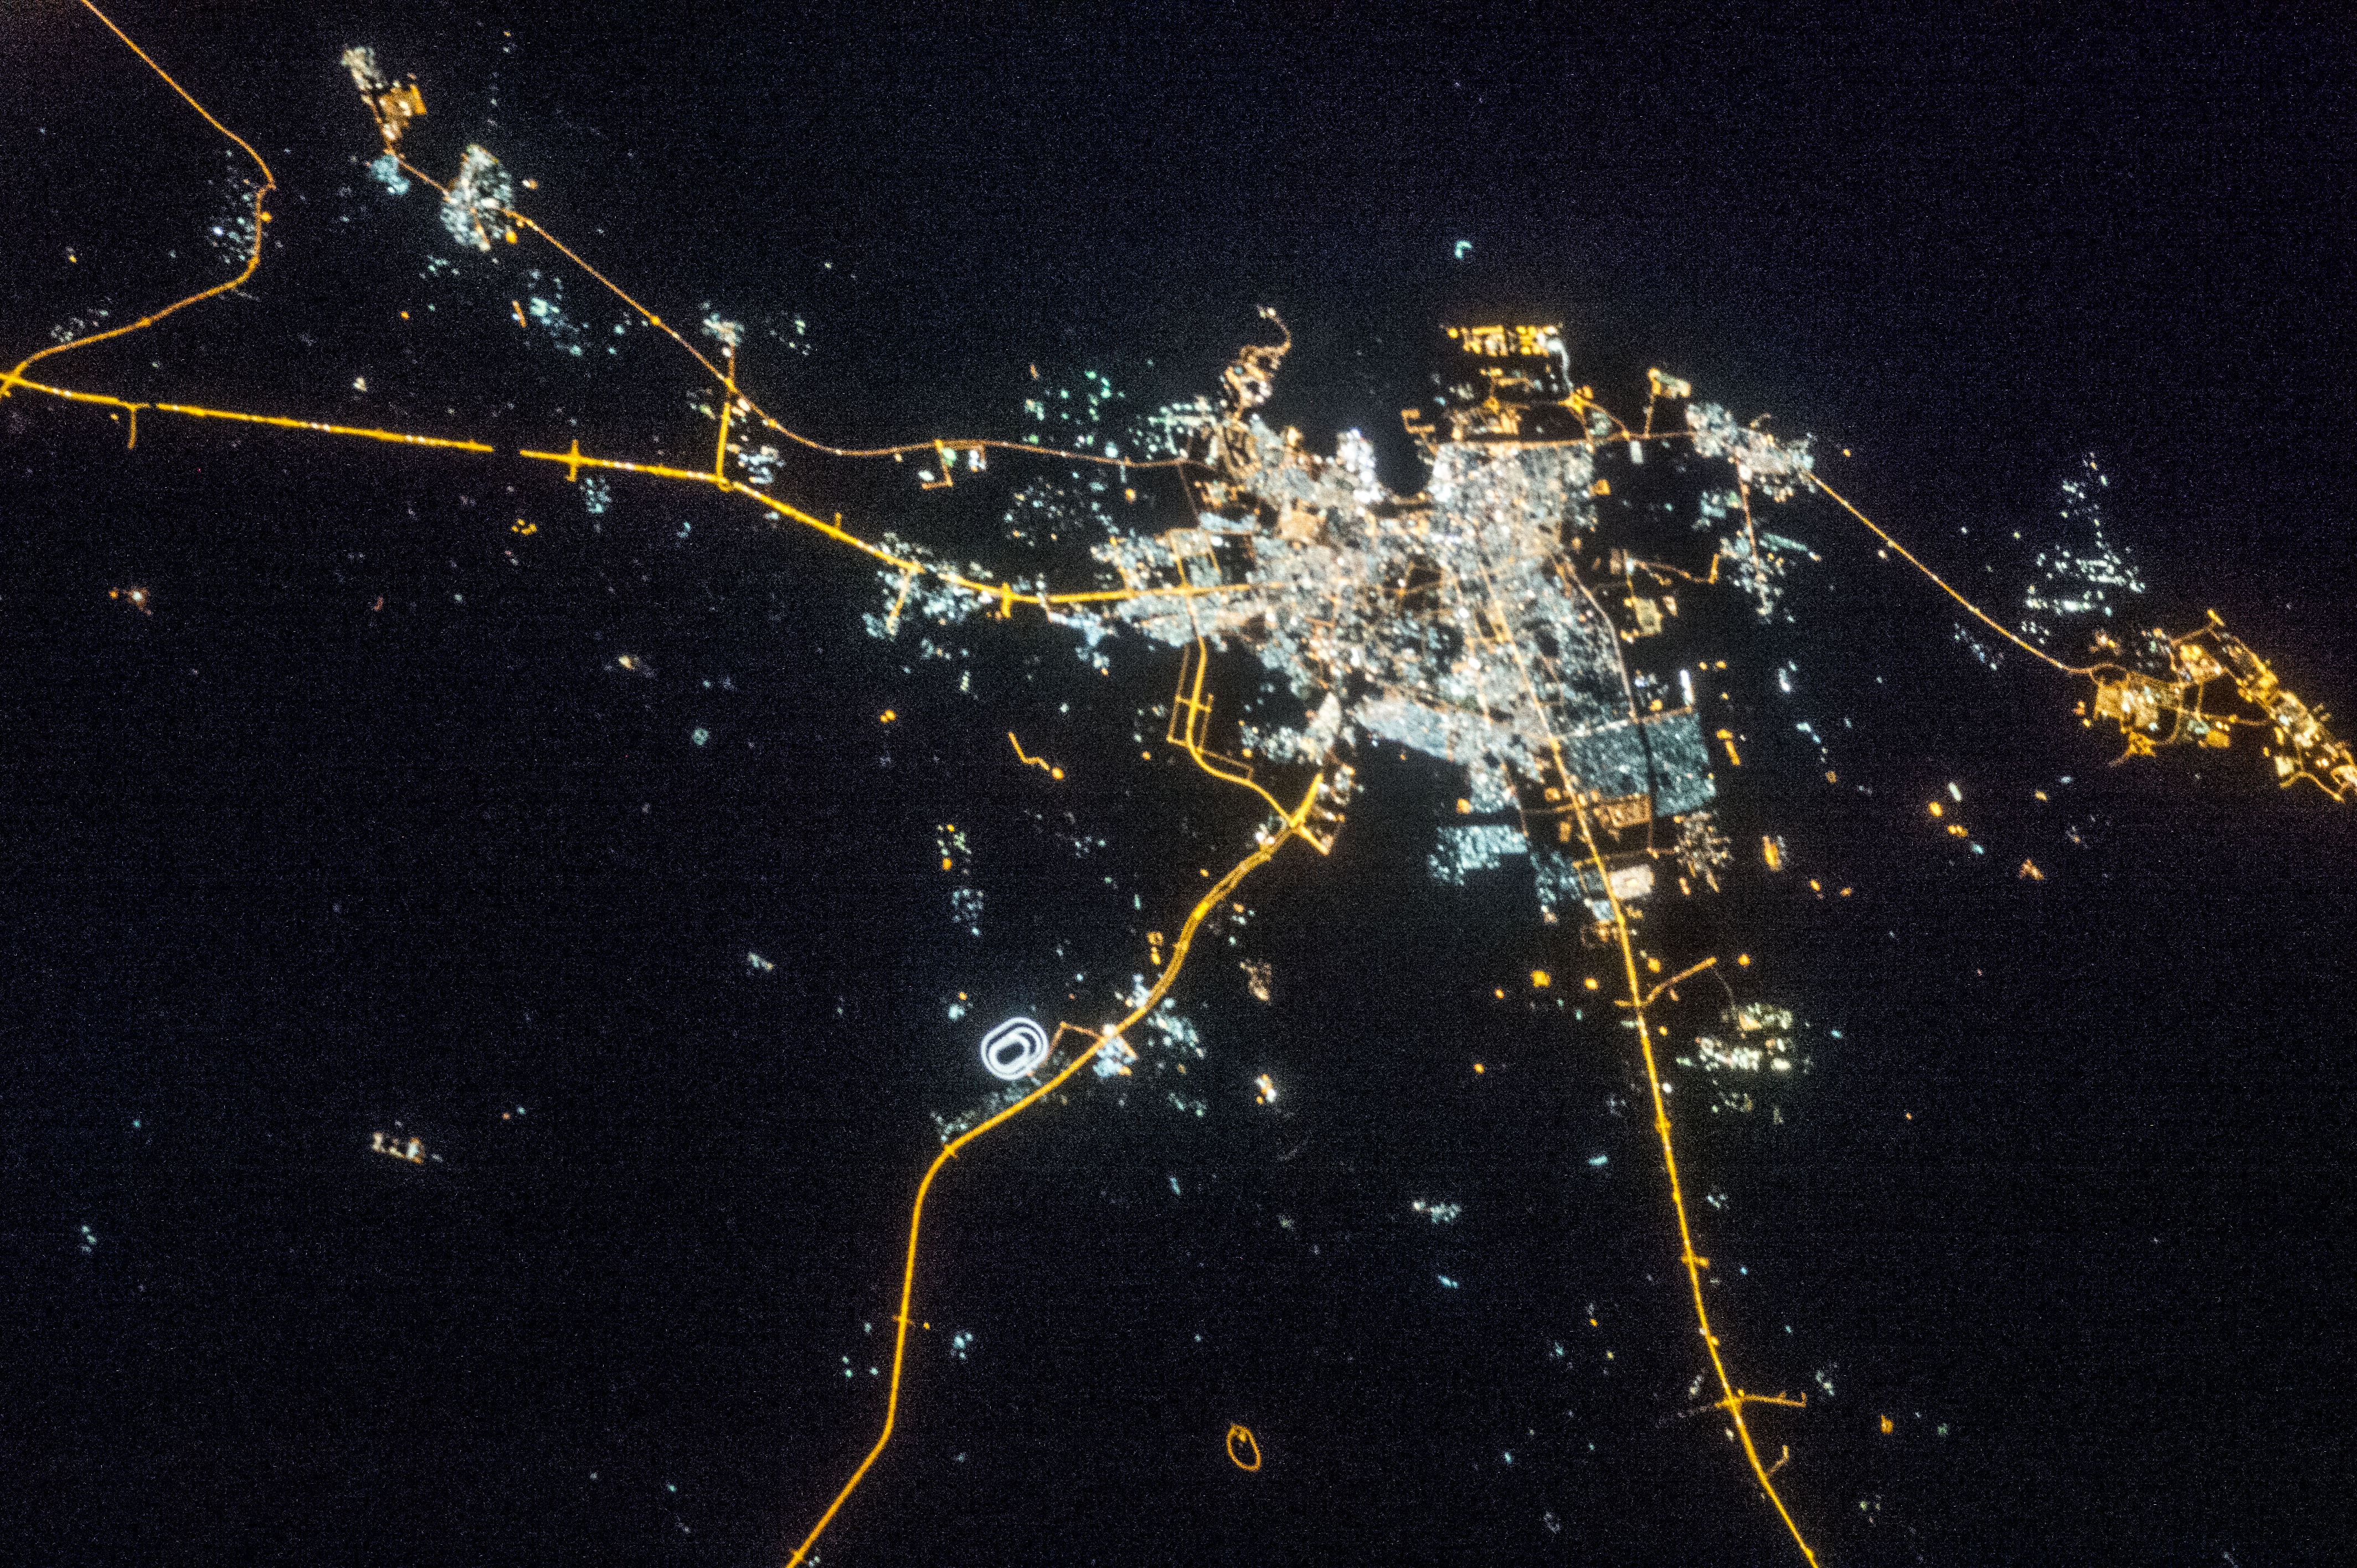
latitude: 25.3
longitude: 51.6
